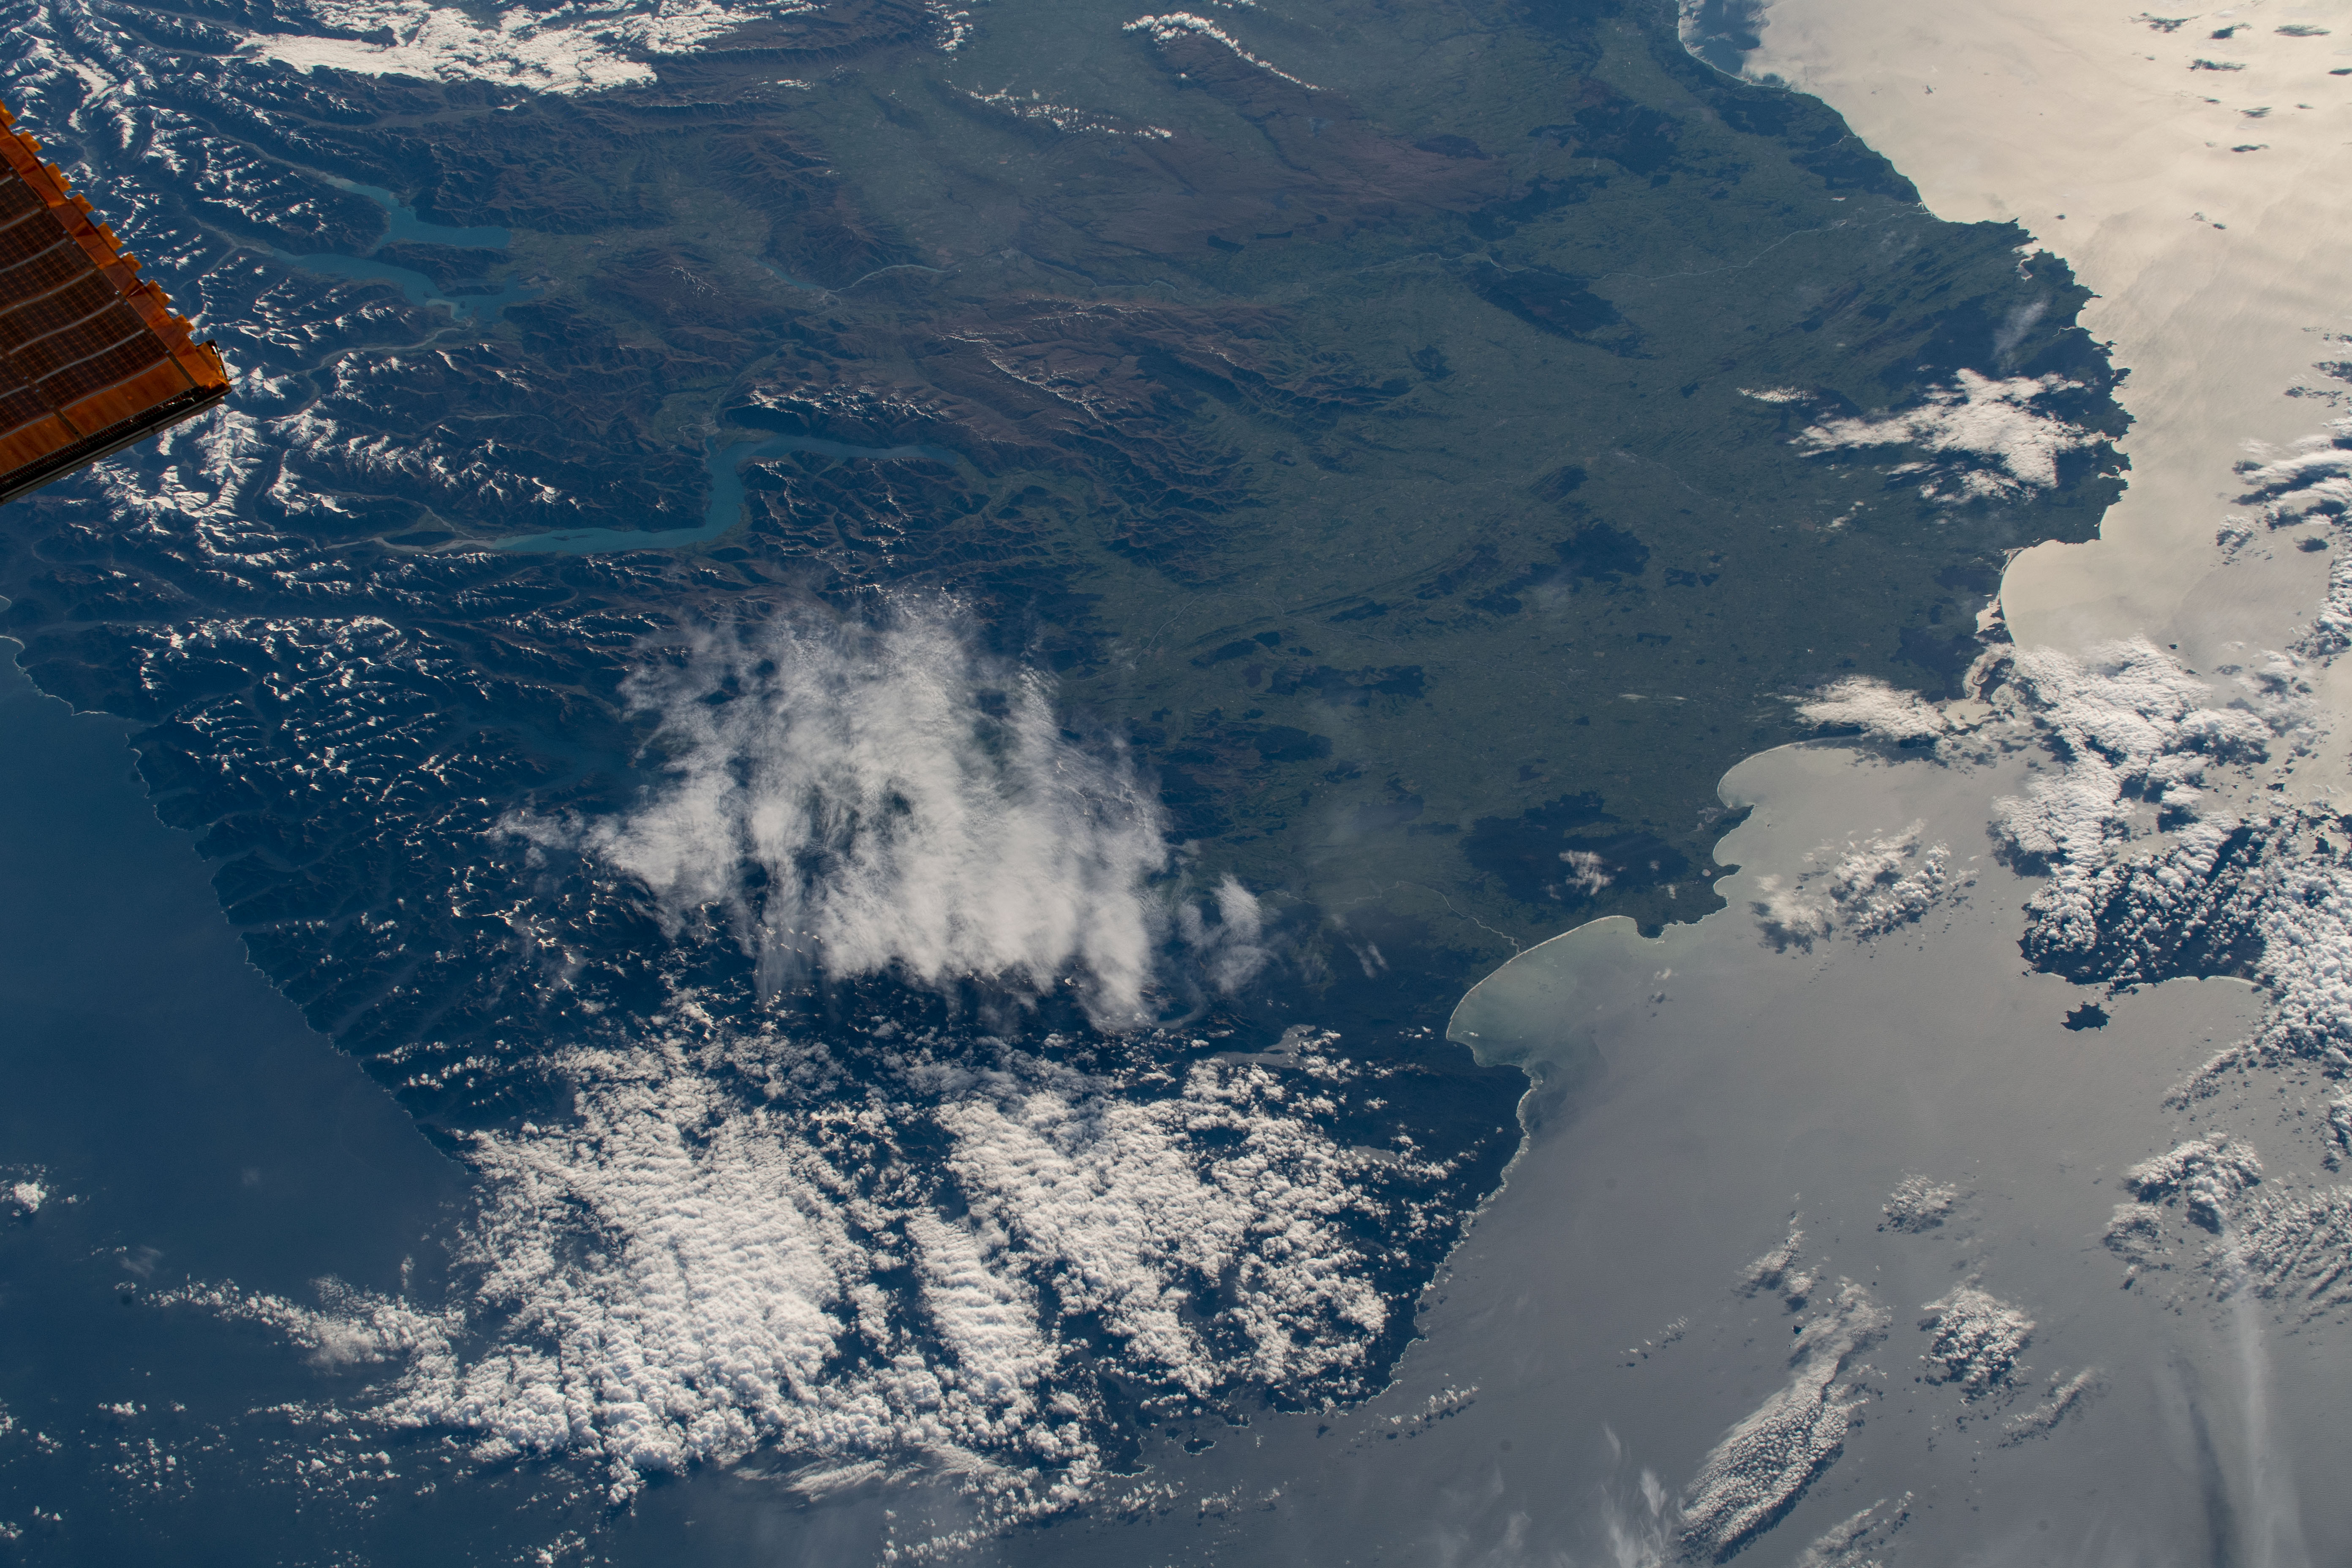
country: NEW ZEALAND-SI
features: SOUTH ISLAND, SOUTHERN ALPS MOUNTAINS, LAKE WAKATIPU
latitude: -45.8
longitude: 168.0
